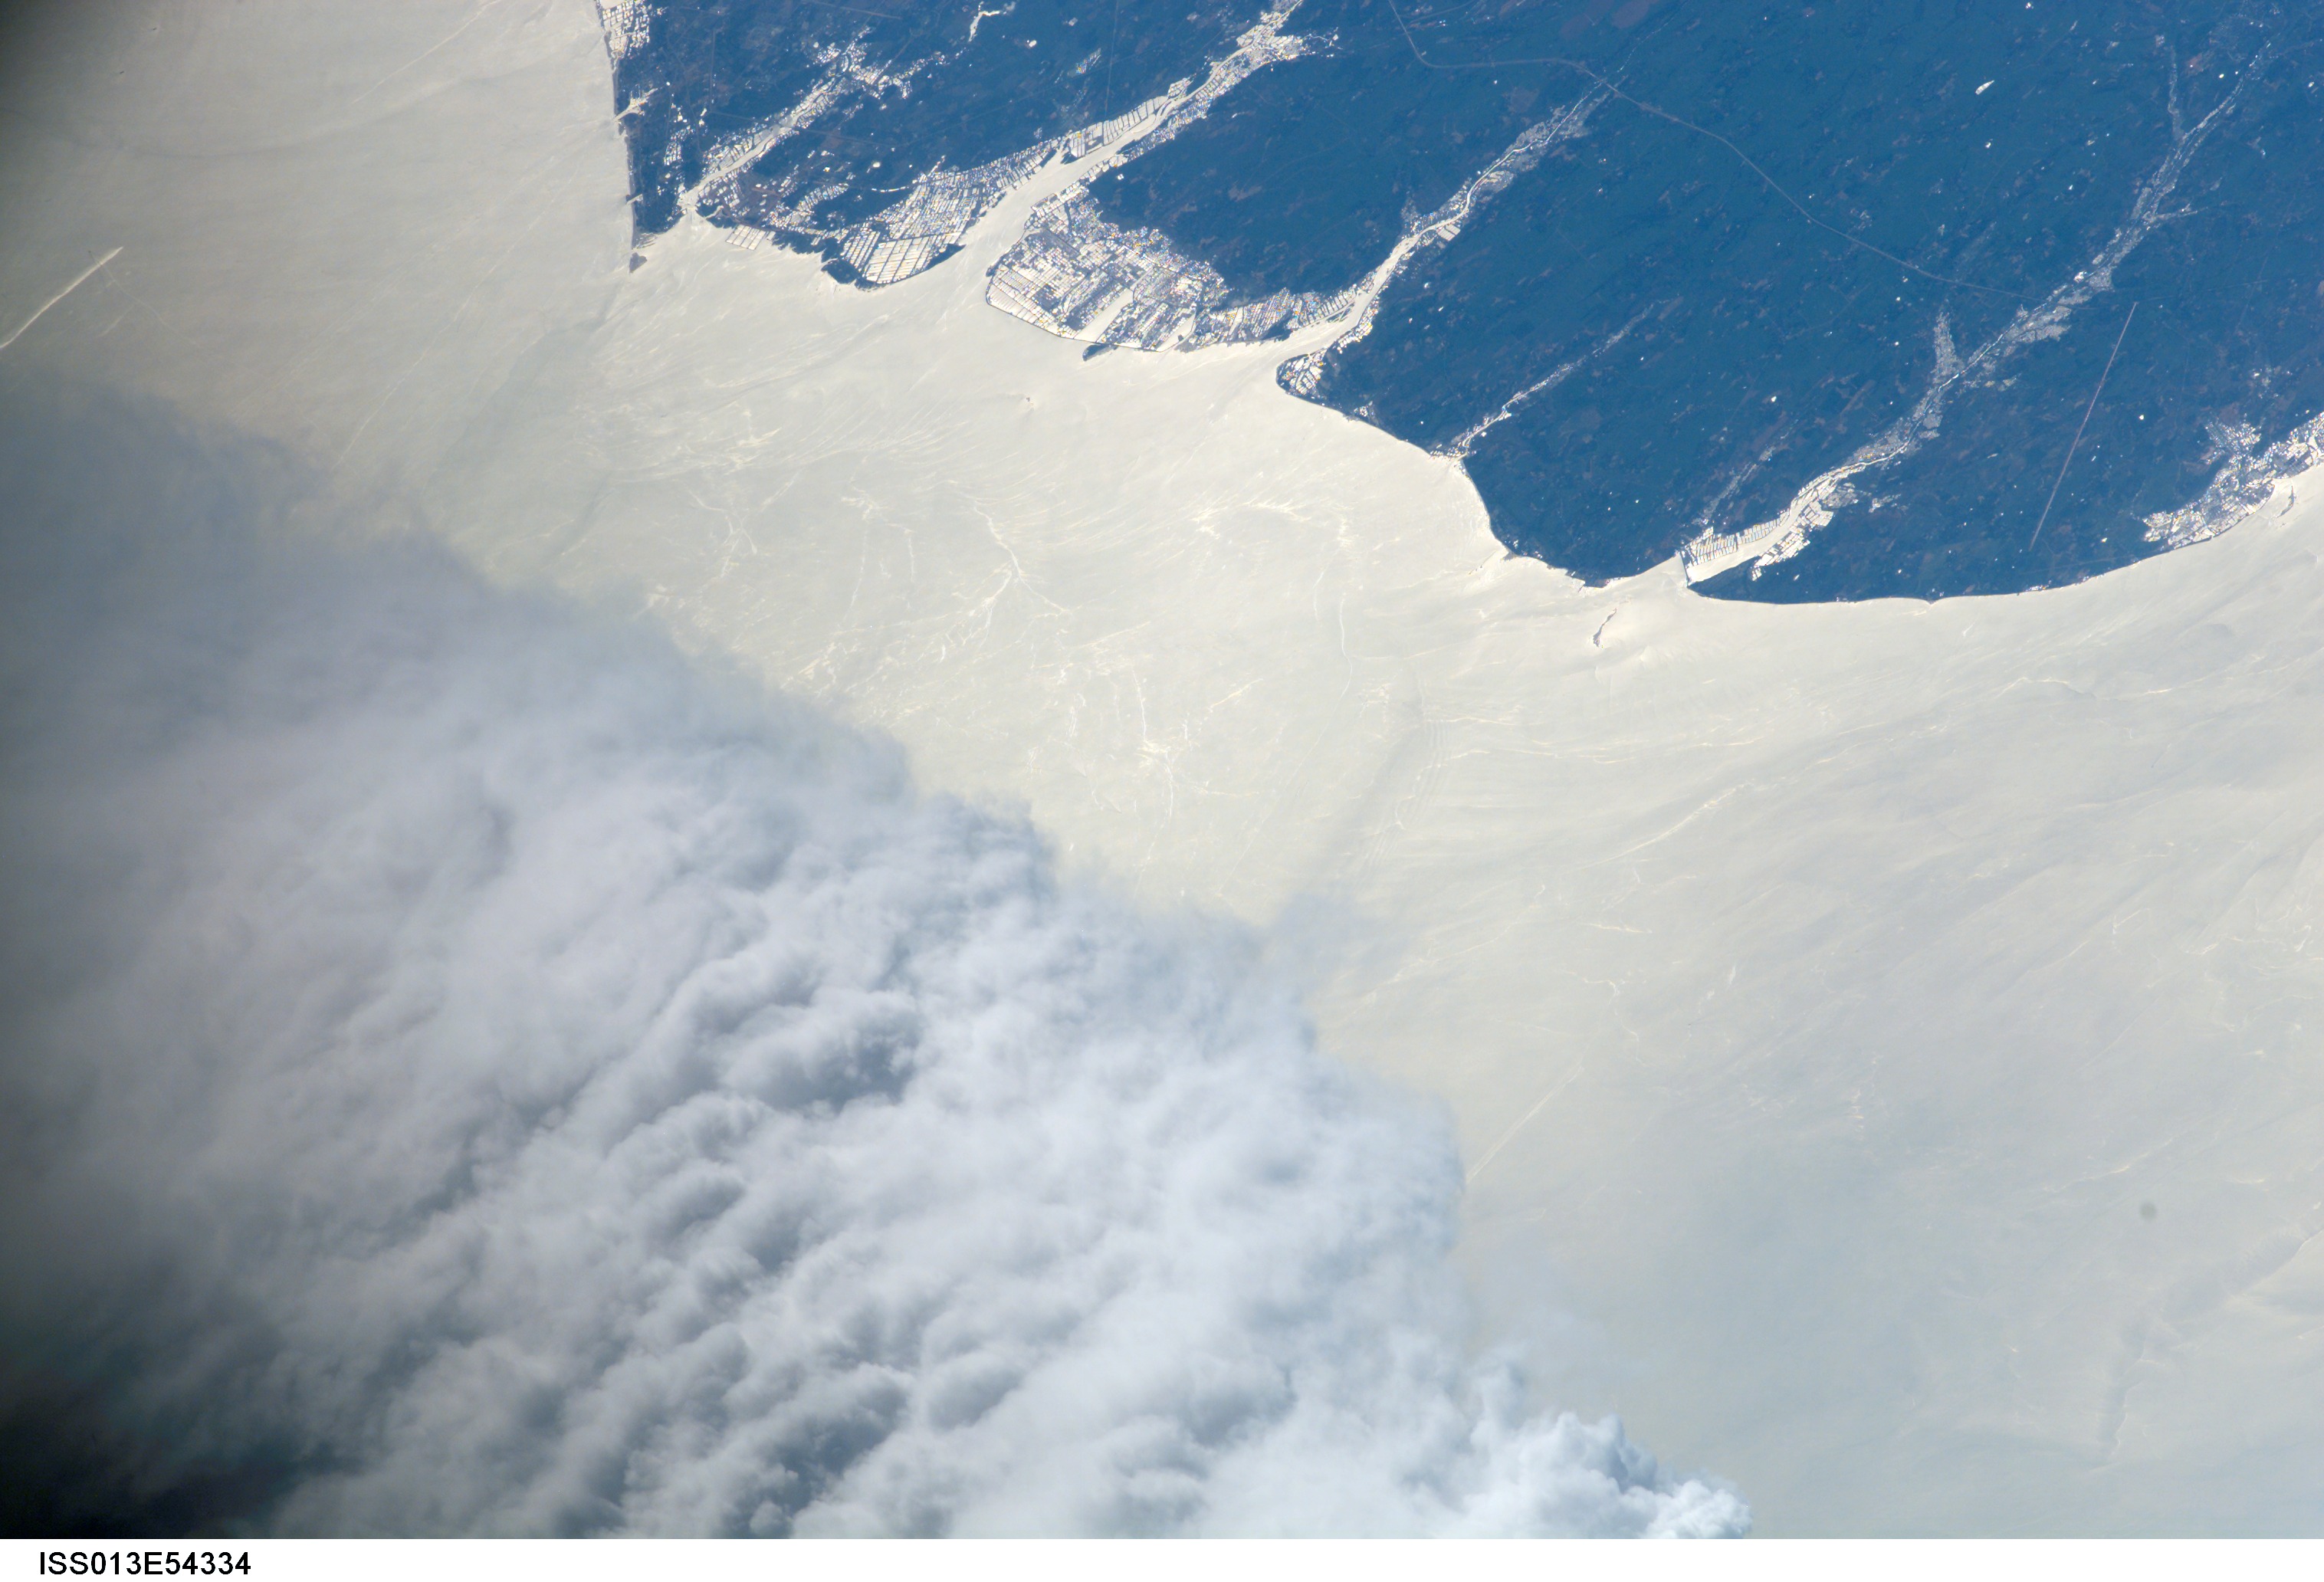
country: CHINA
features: SUNGLINT, GULF OF TONKIN
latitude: 21.4
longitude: 109.4
